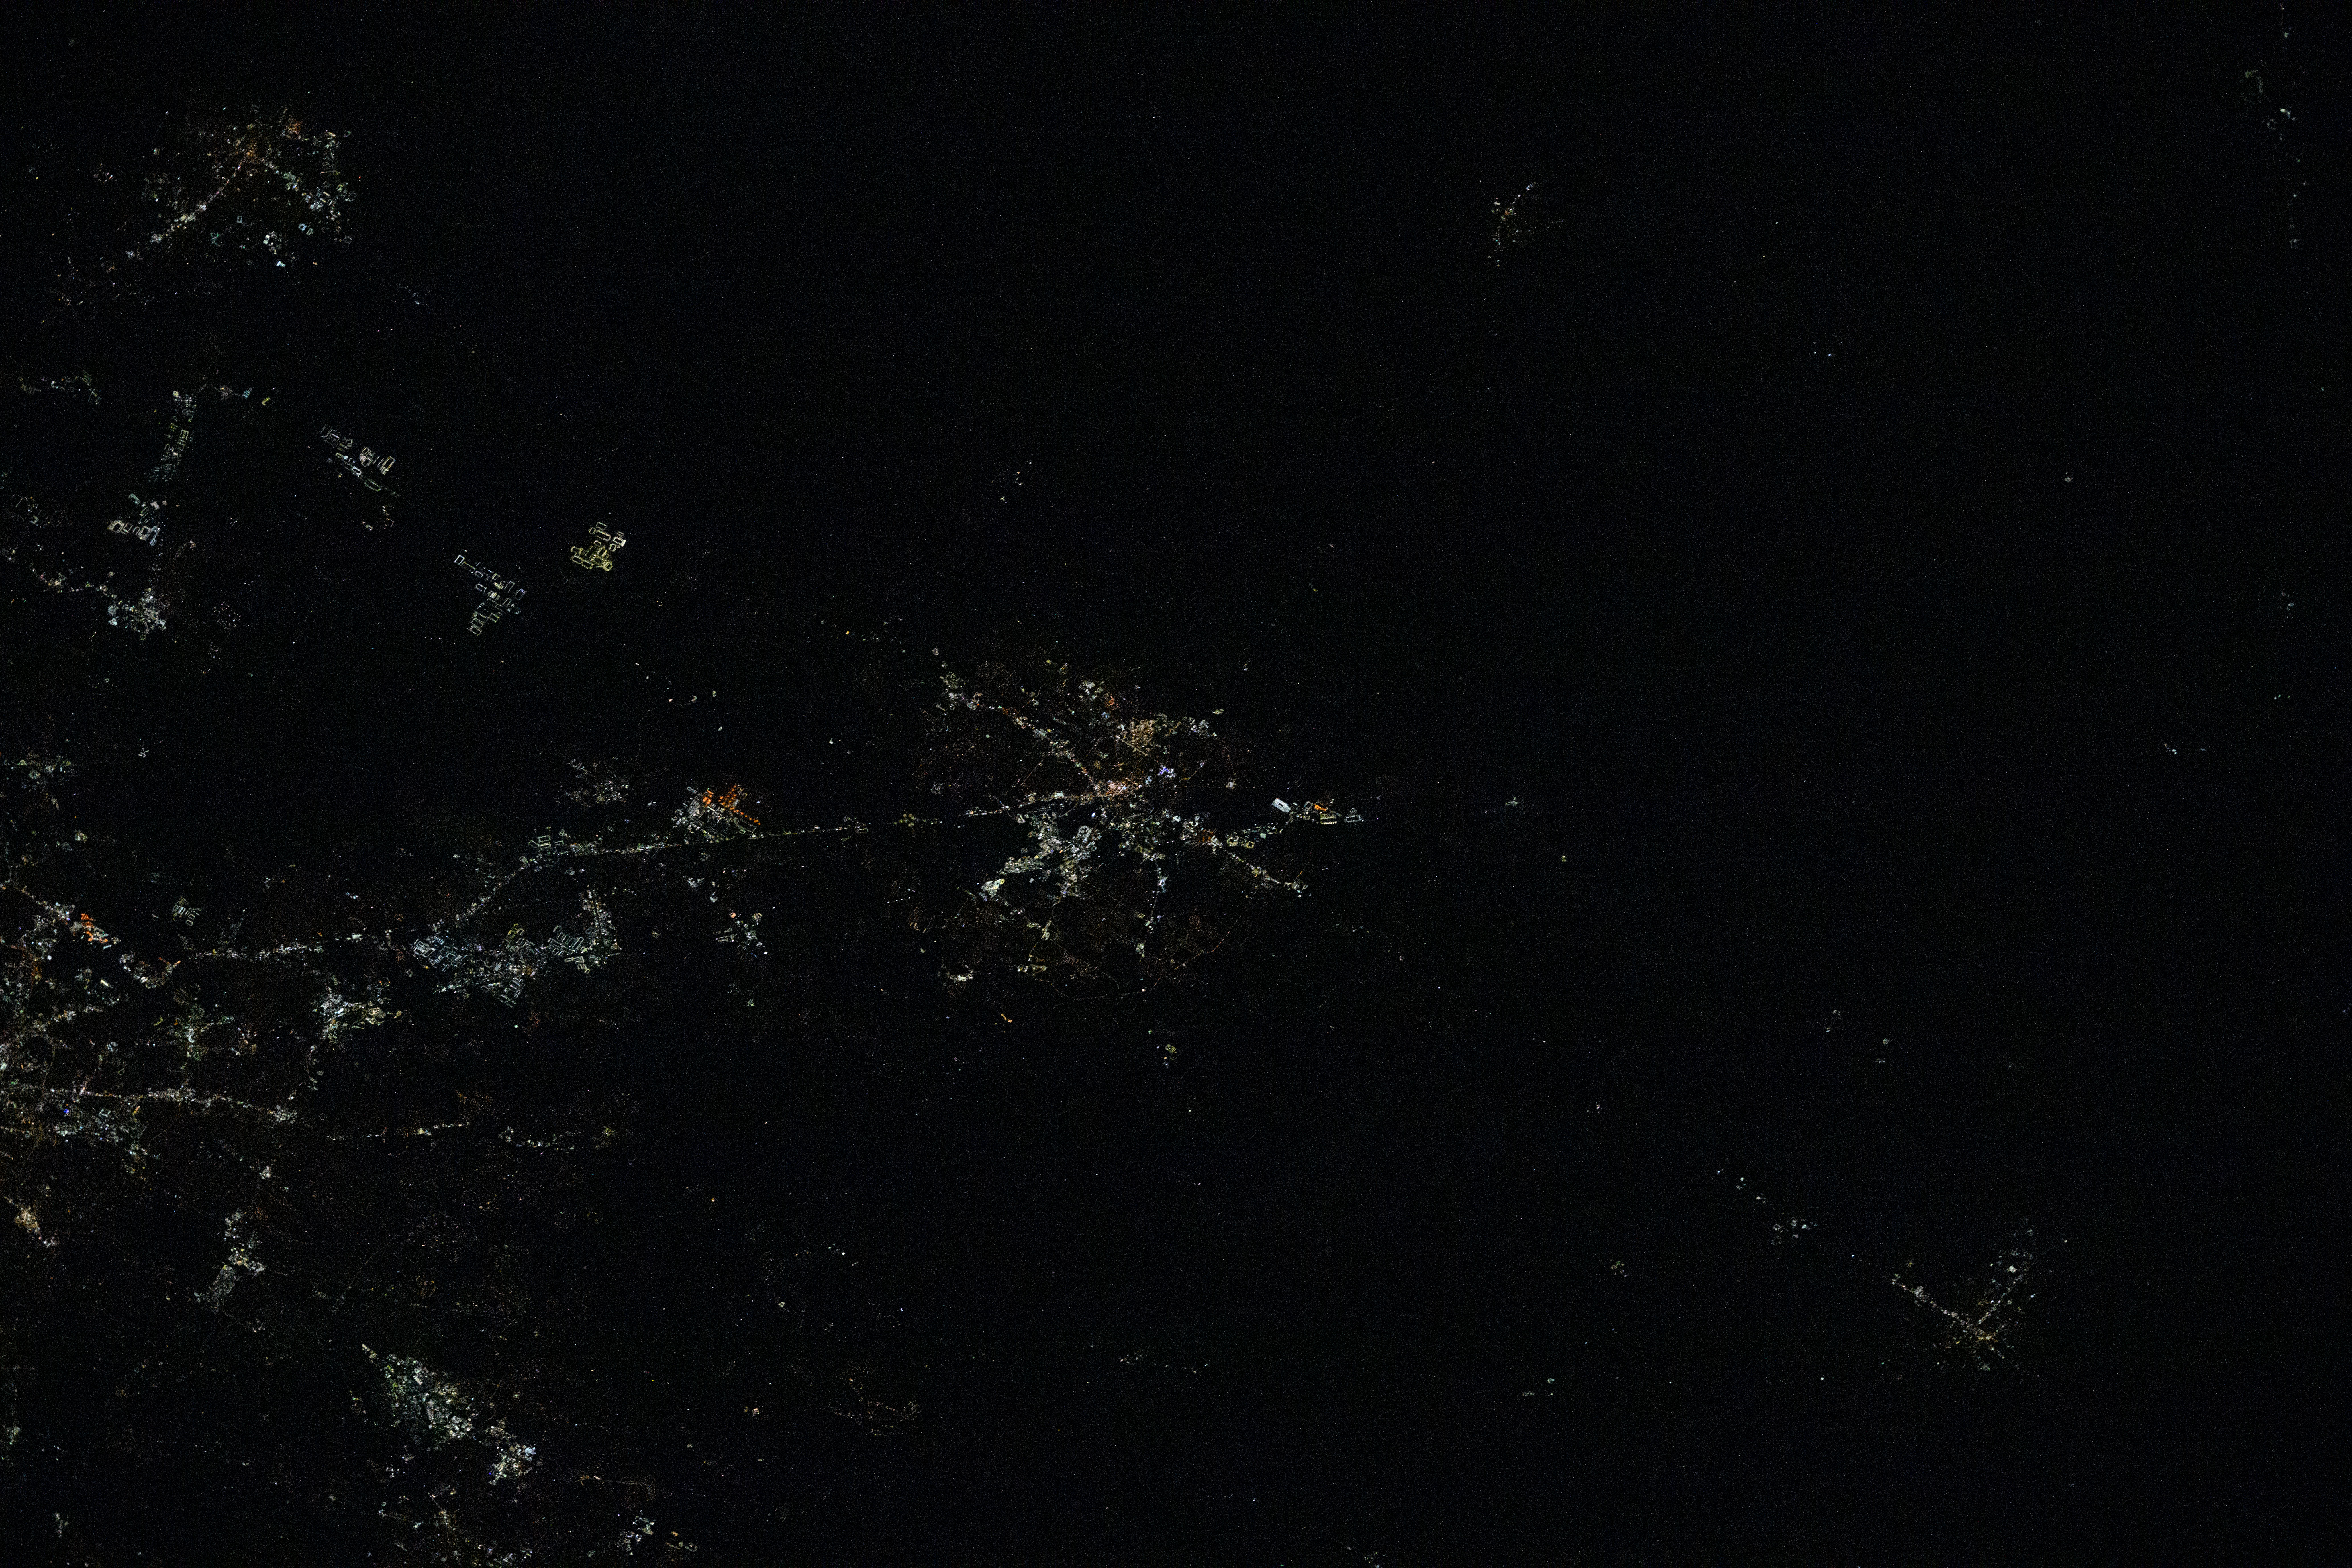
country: USA-TENNESSEE
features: MURFREESBORO, TENN.
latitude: 35.8
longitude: -86.4
